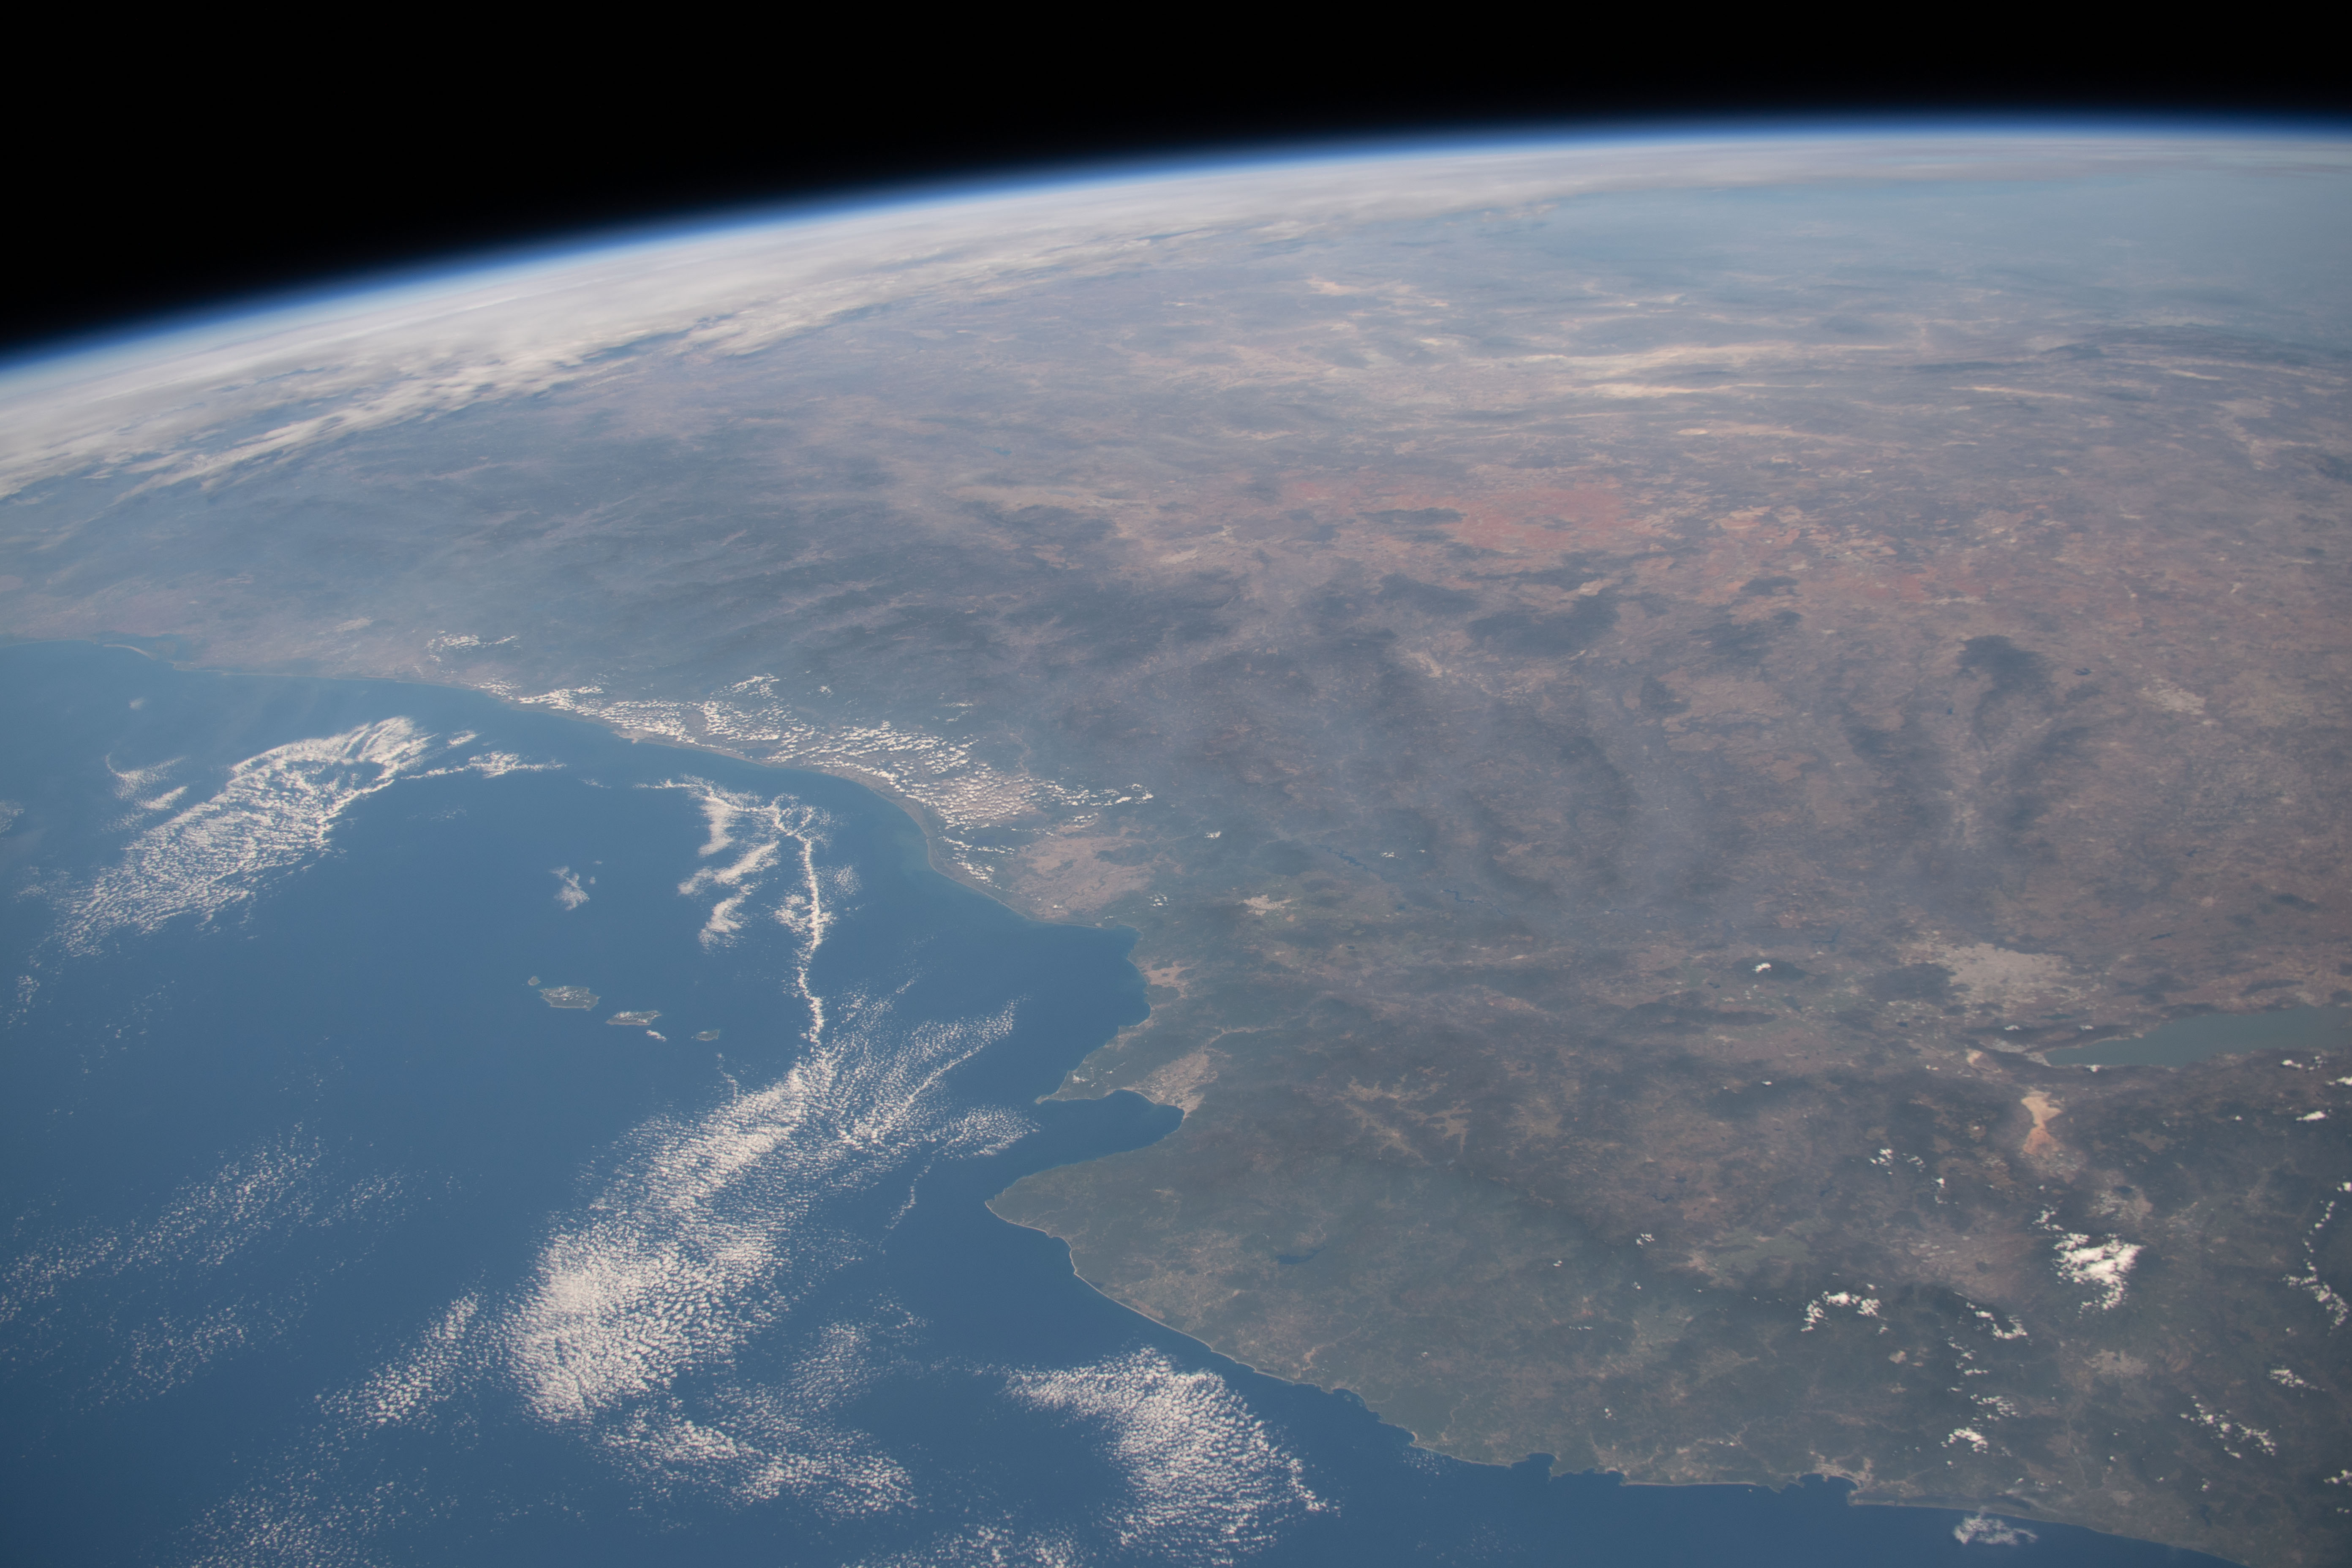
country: MEXICO
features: BANDERAS BAY, COAST, COLIMA VOLCANO
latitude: 23.0
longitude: -105.0
